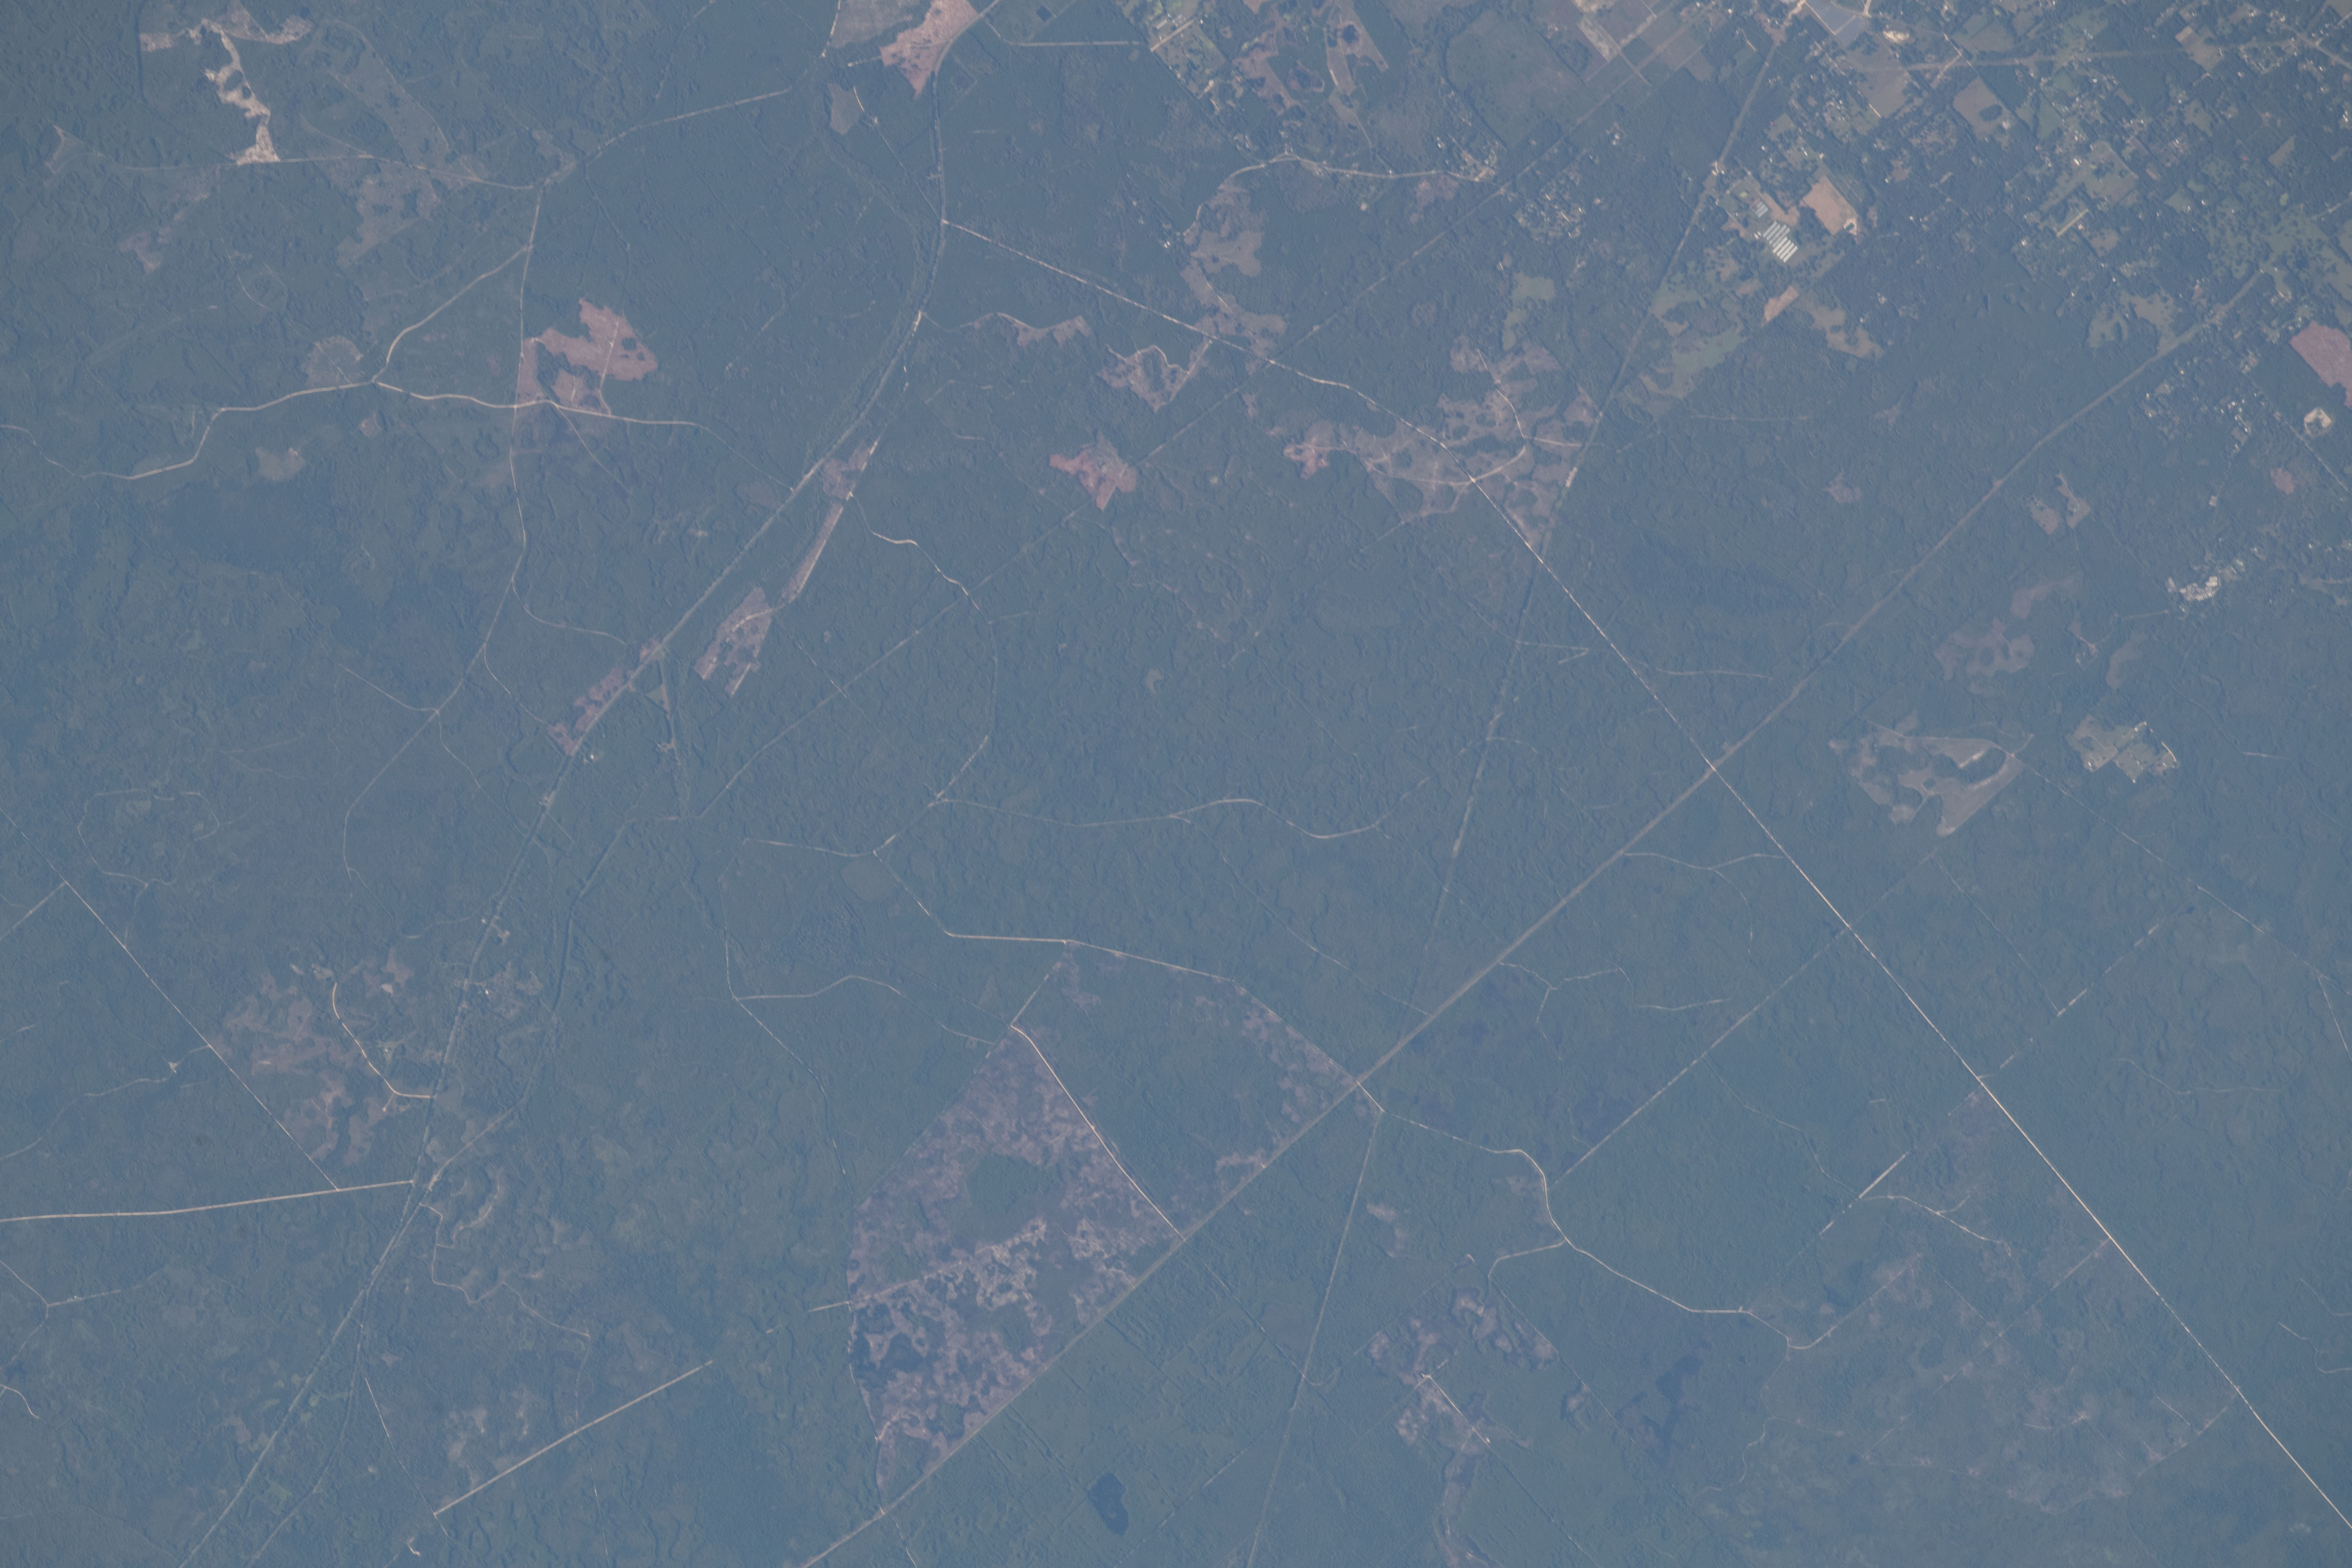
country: USA-FLORIDA
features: PERRY, TAYLOR COUNTY
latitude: 30.1
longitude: -83.5
